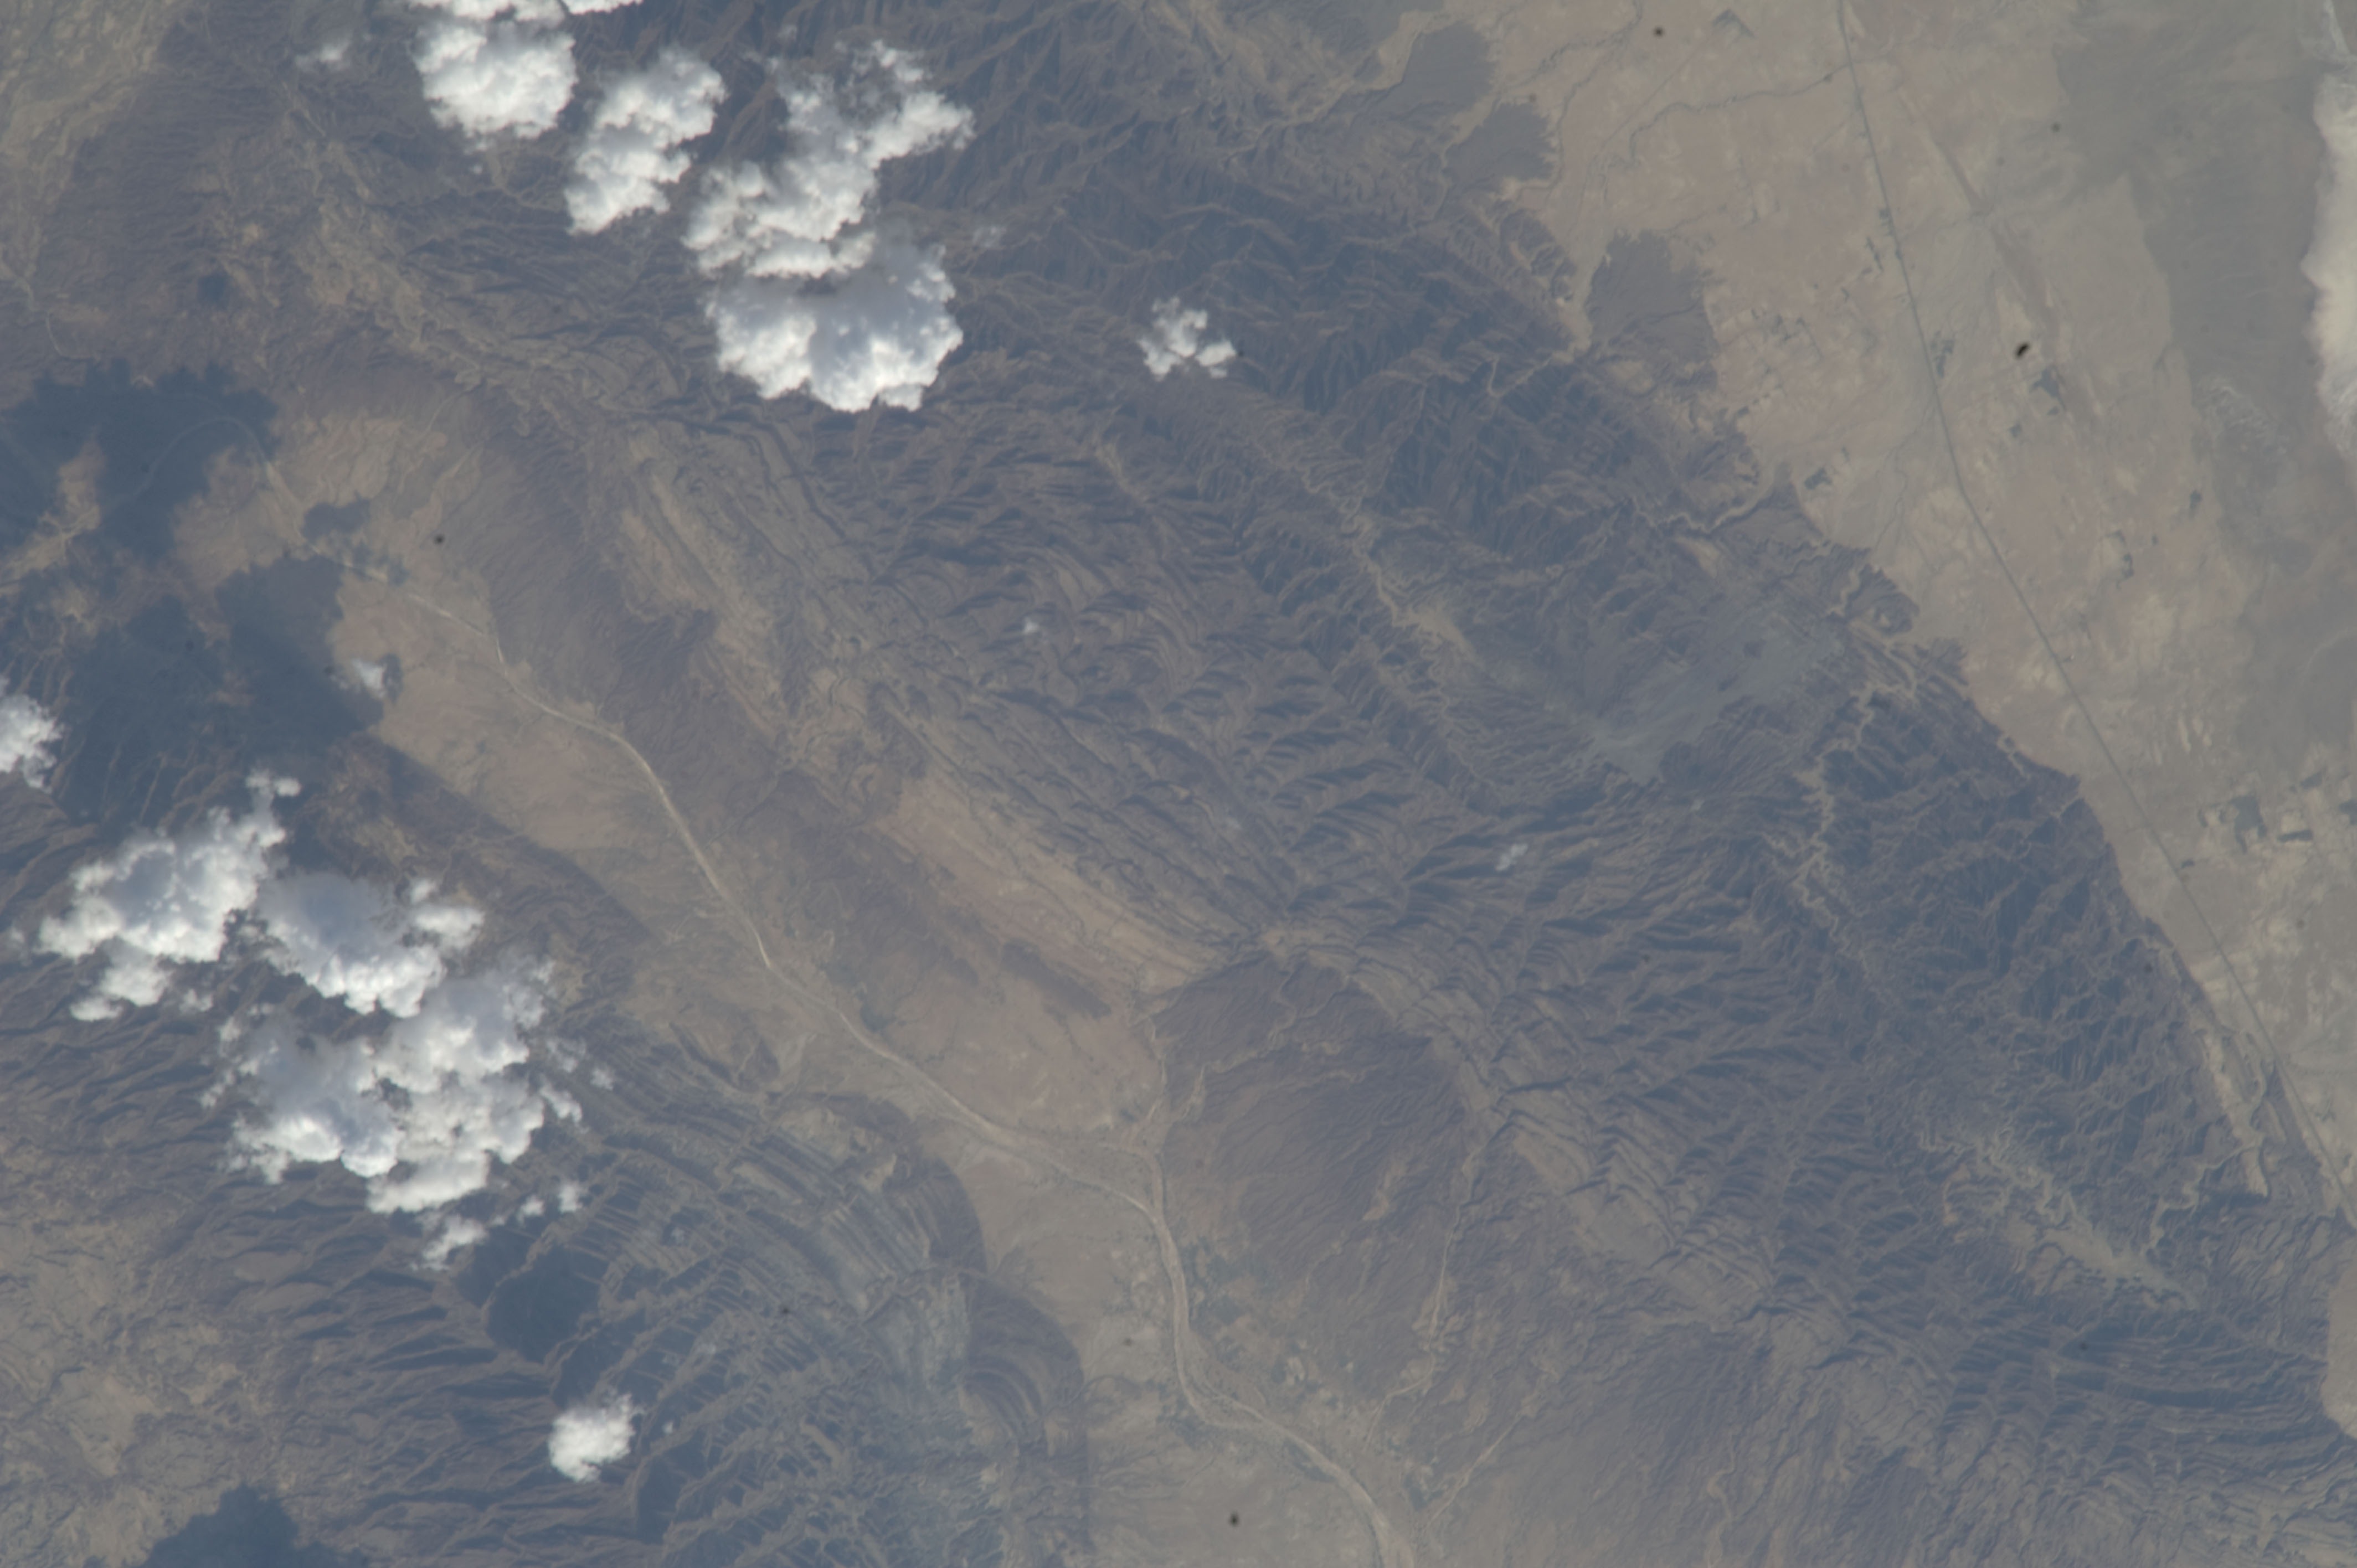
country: PAKISTAN
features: MOUNTAINS, RAVINES, DRAINAGE, ROADS NW. OF MIANI HOR LAGOON
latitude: 25.6
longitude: 66.1
